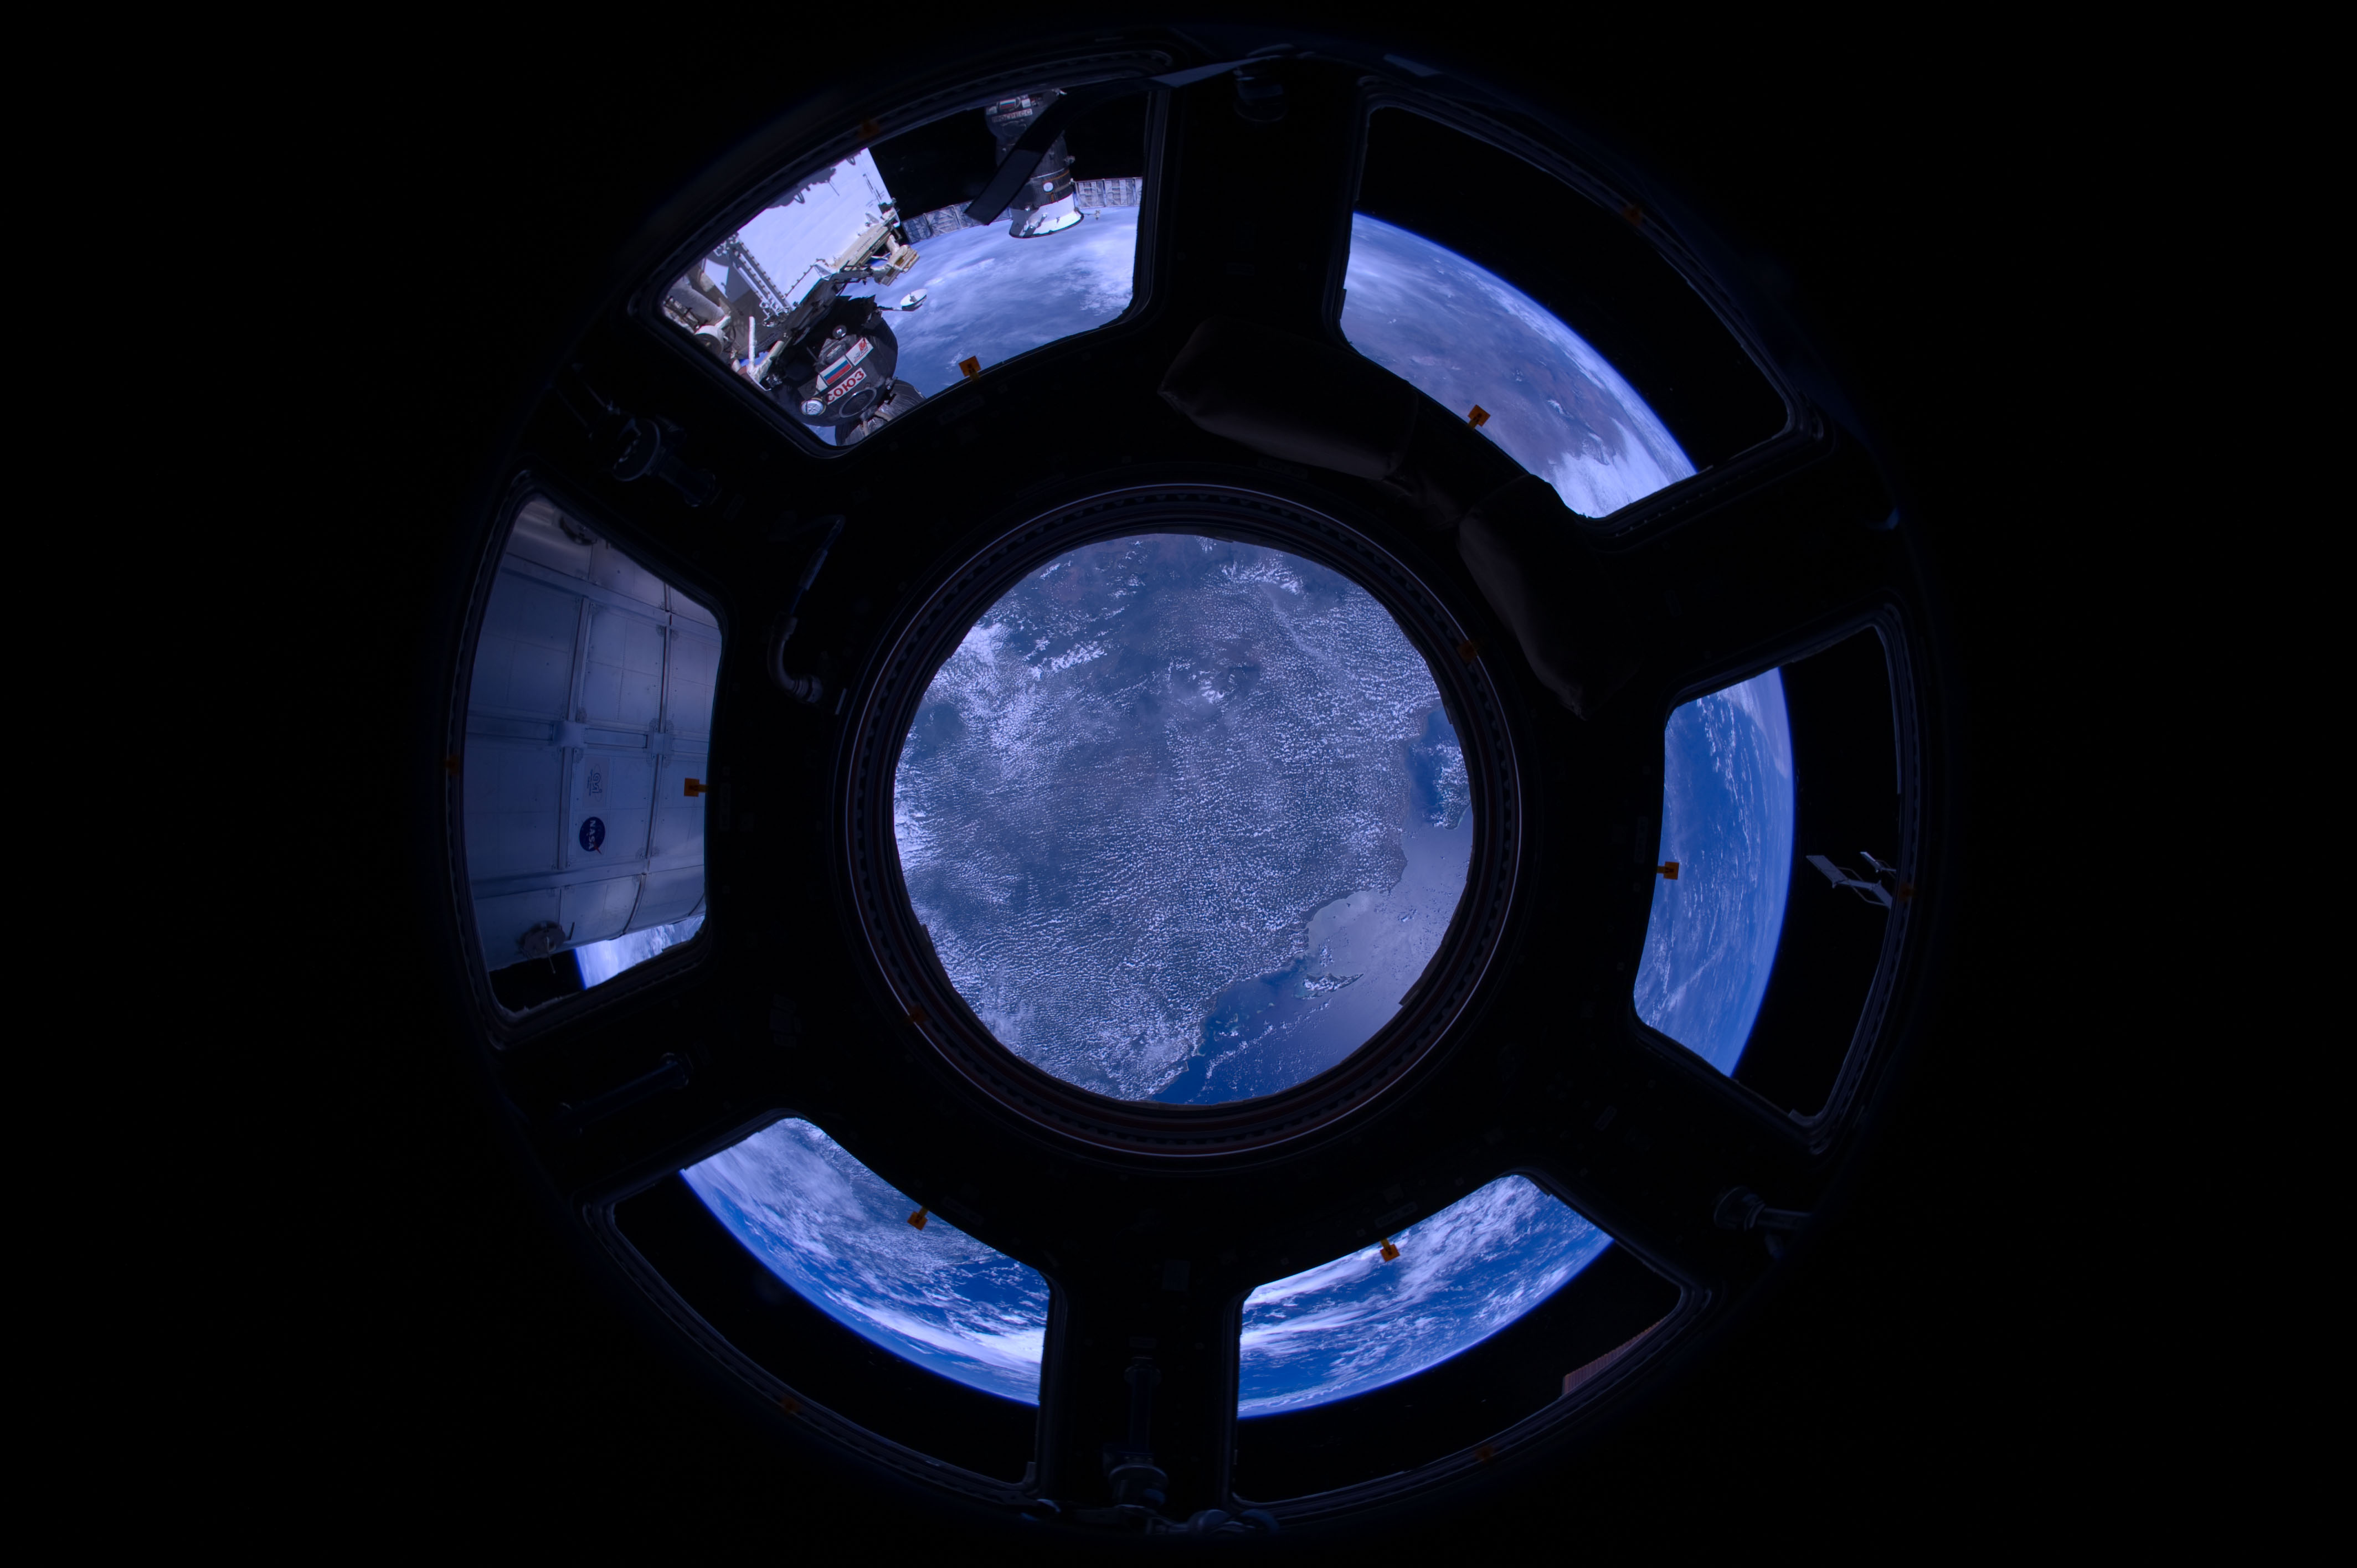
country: TANZANIA
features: MAHENGE SCARP, ULUGURU MTS., ZANZIBAR
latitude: -8.0
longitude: 38.5
